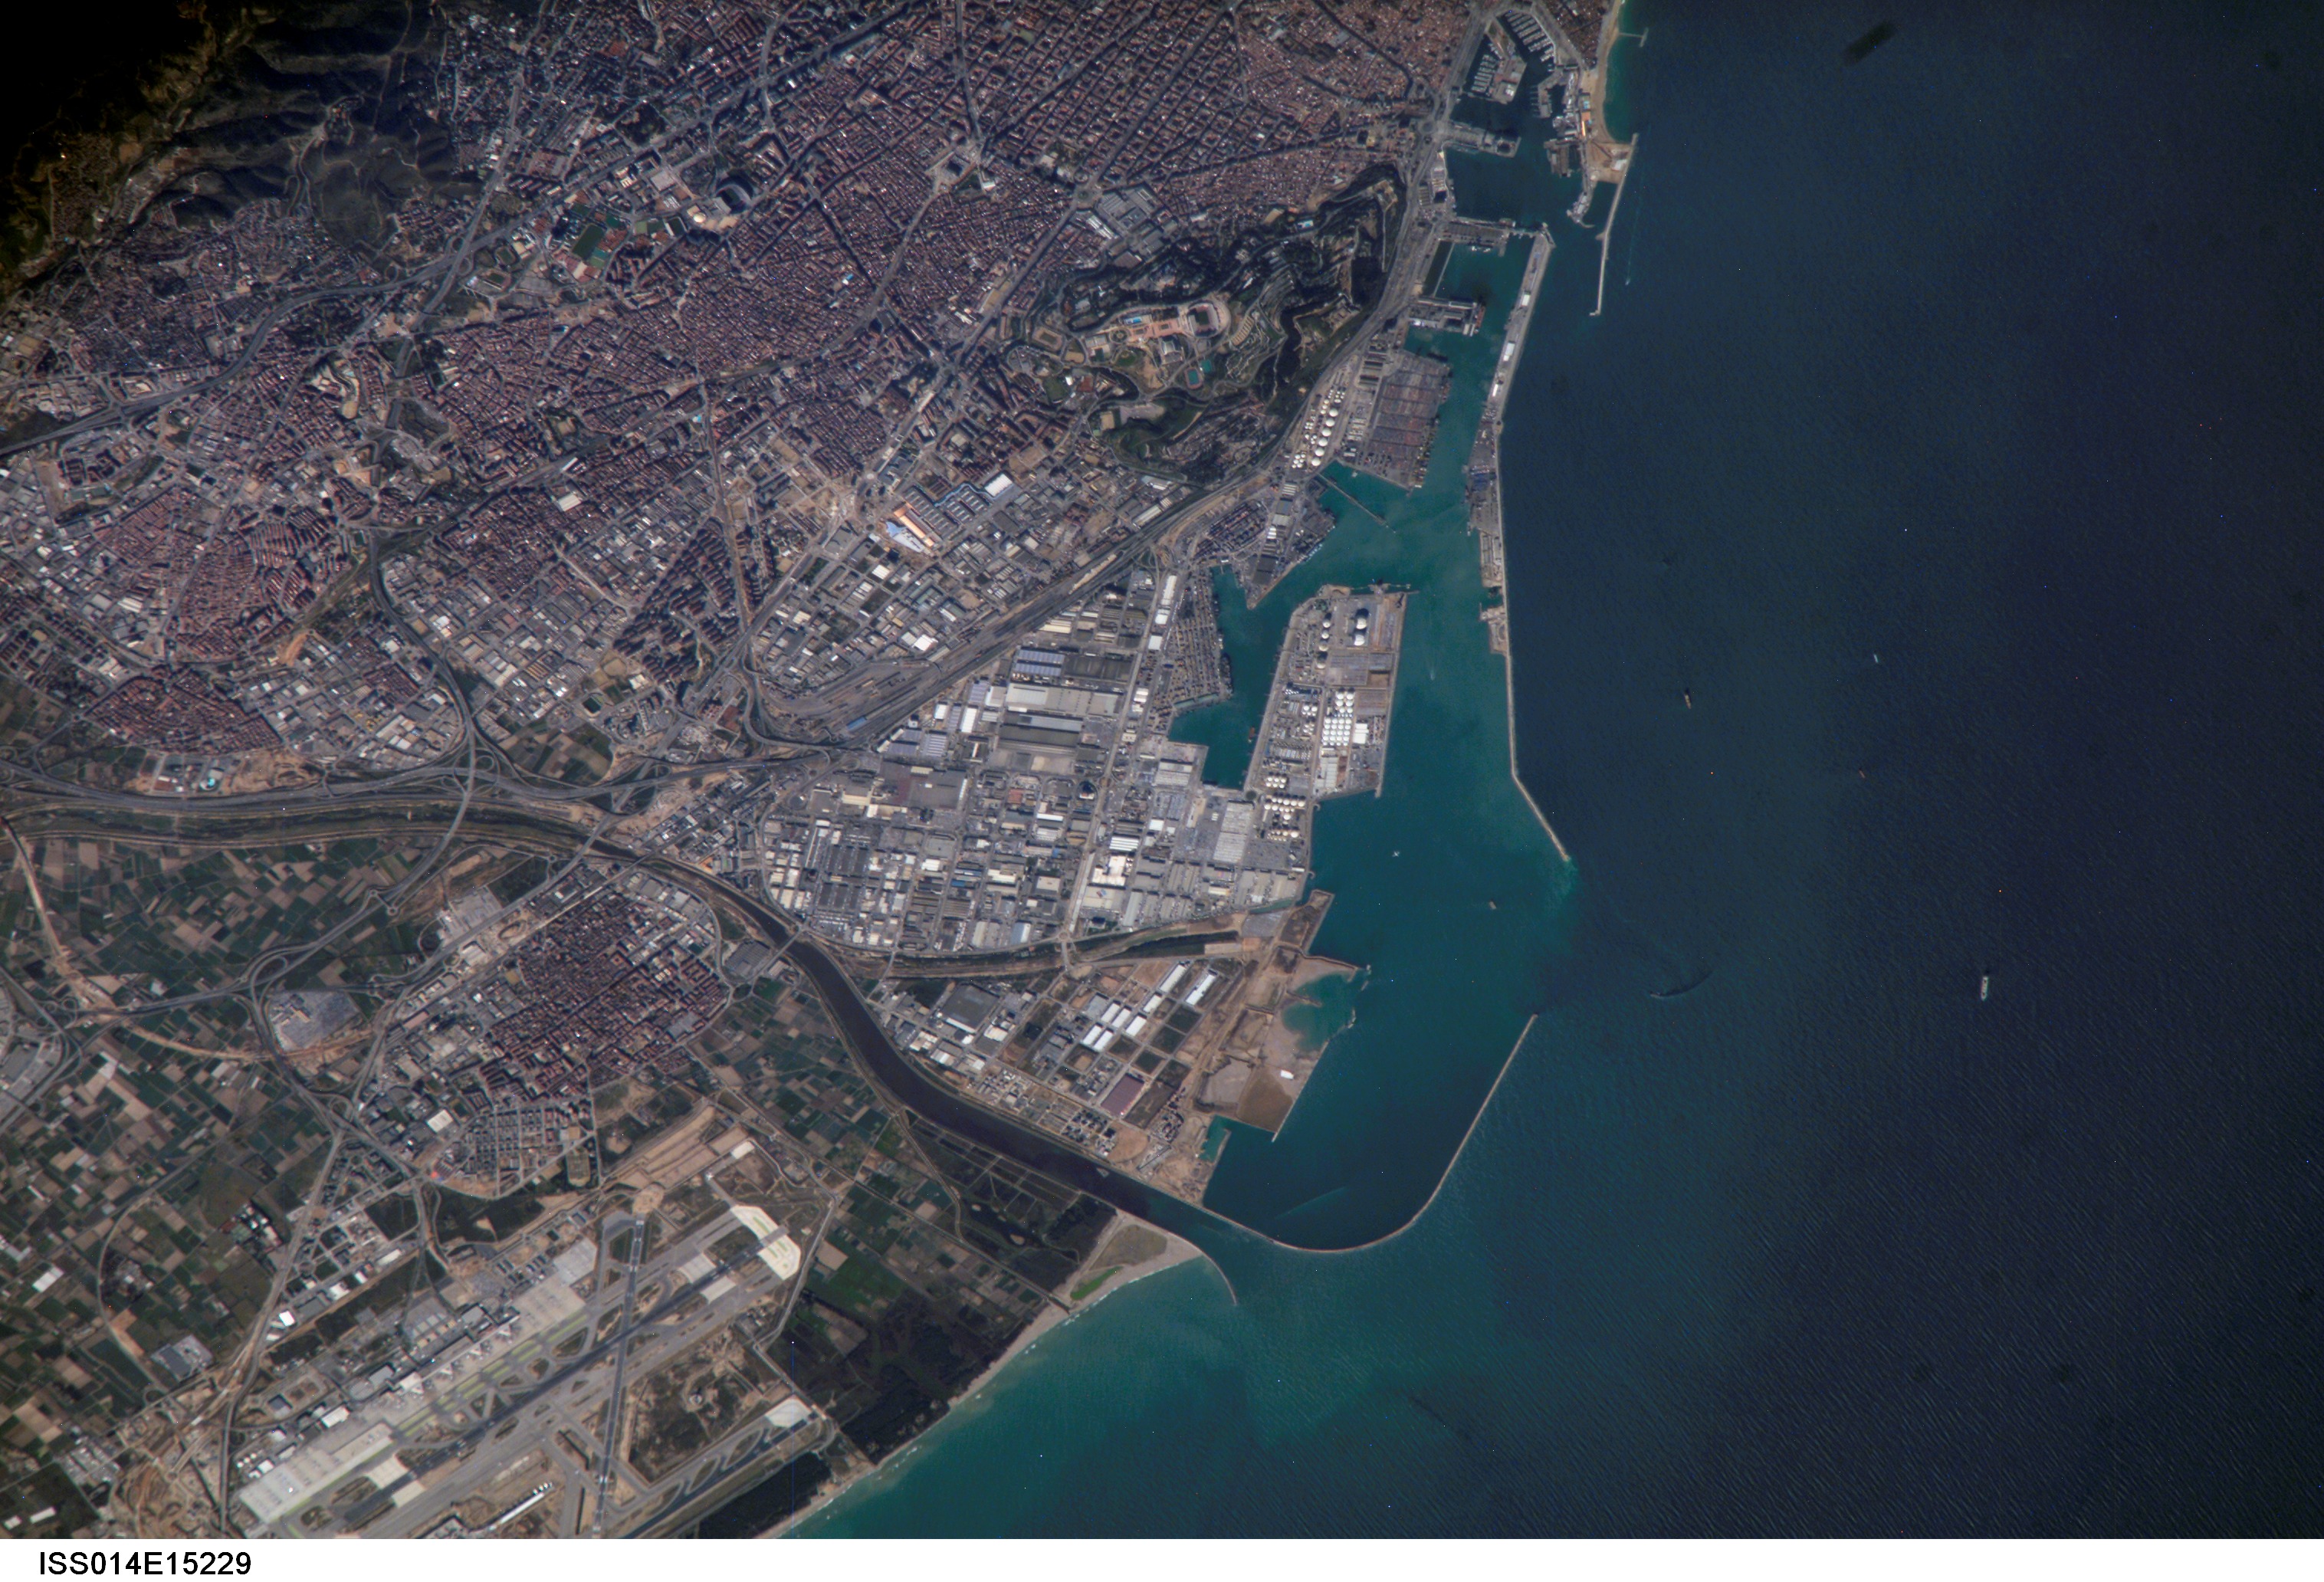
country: SPAIN
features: BARCELONA METRO AREA, DOCKS
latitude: 41.3
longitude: 2.1
